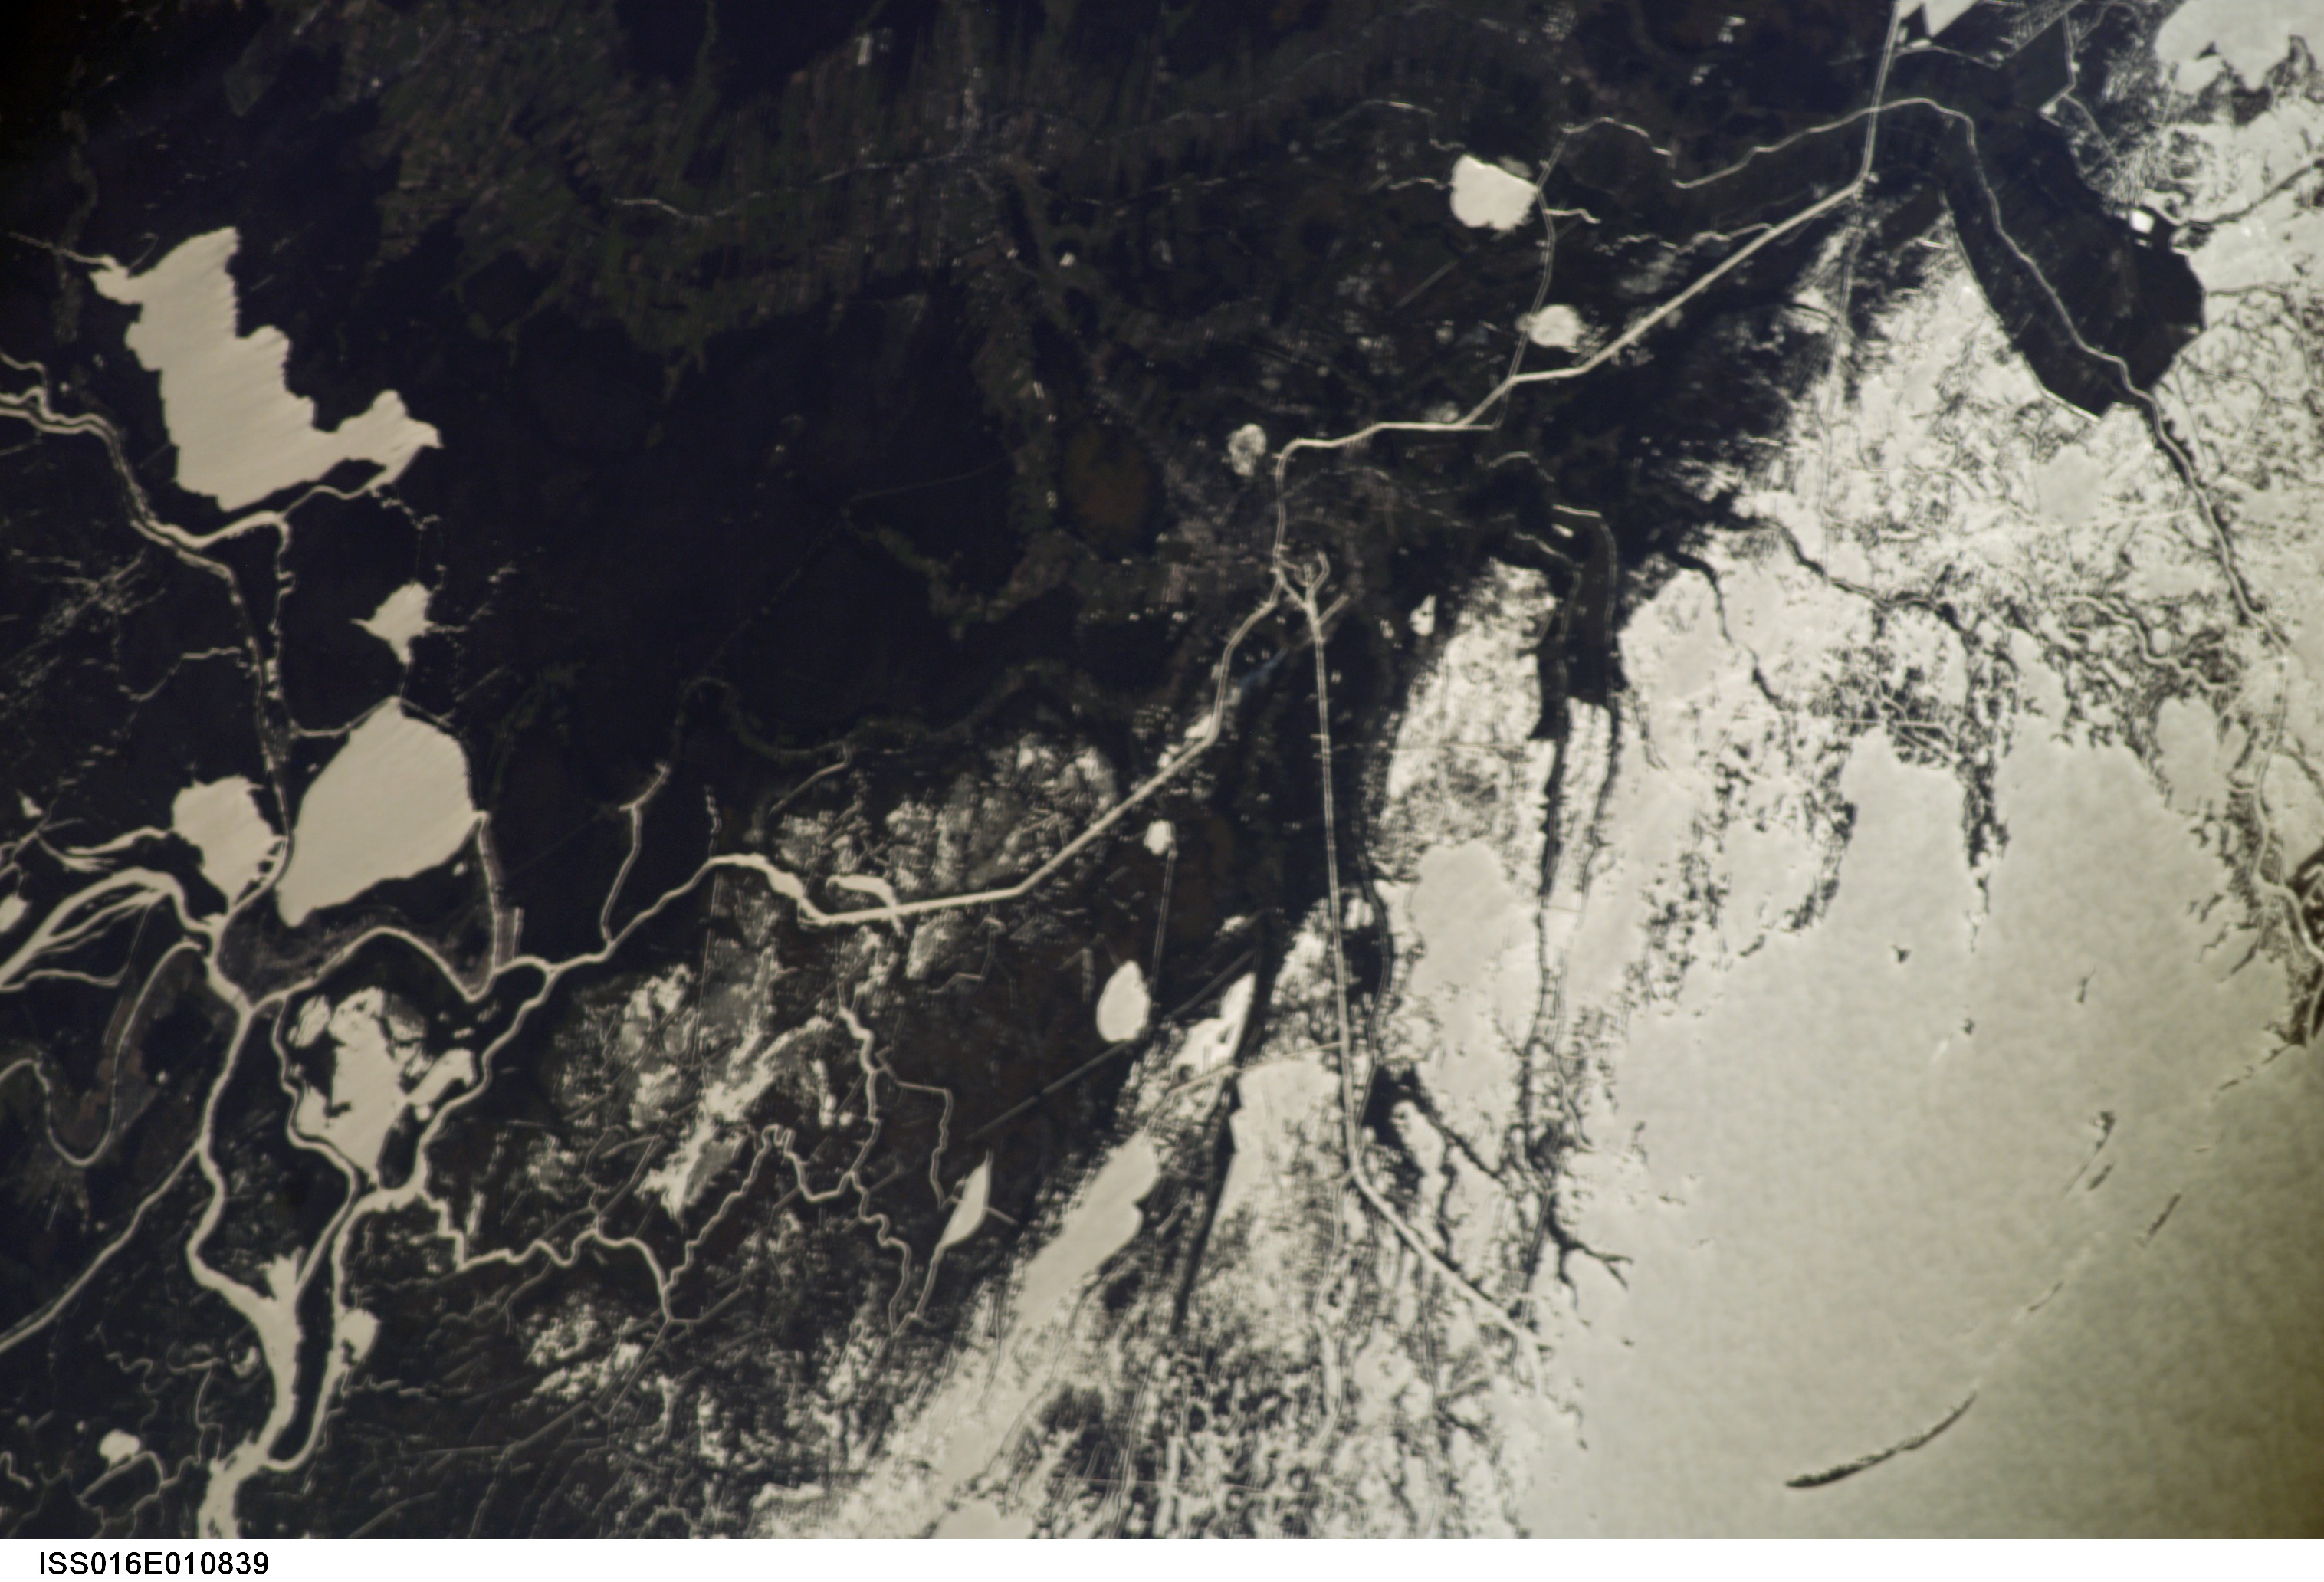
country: USA-LOUISIANA
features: COASTAL MARSH, R. CAN., GLINT
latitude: 29.5
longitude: -90.5
